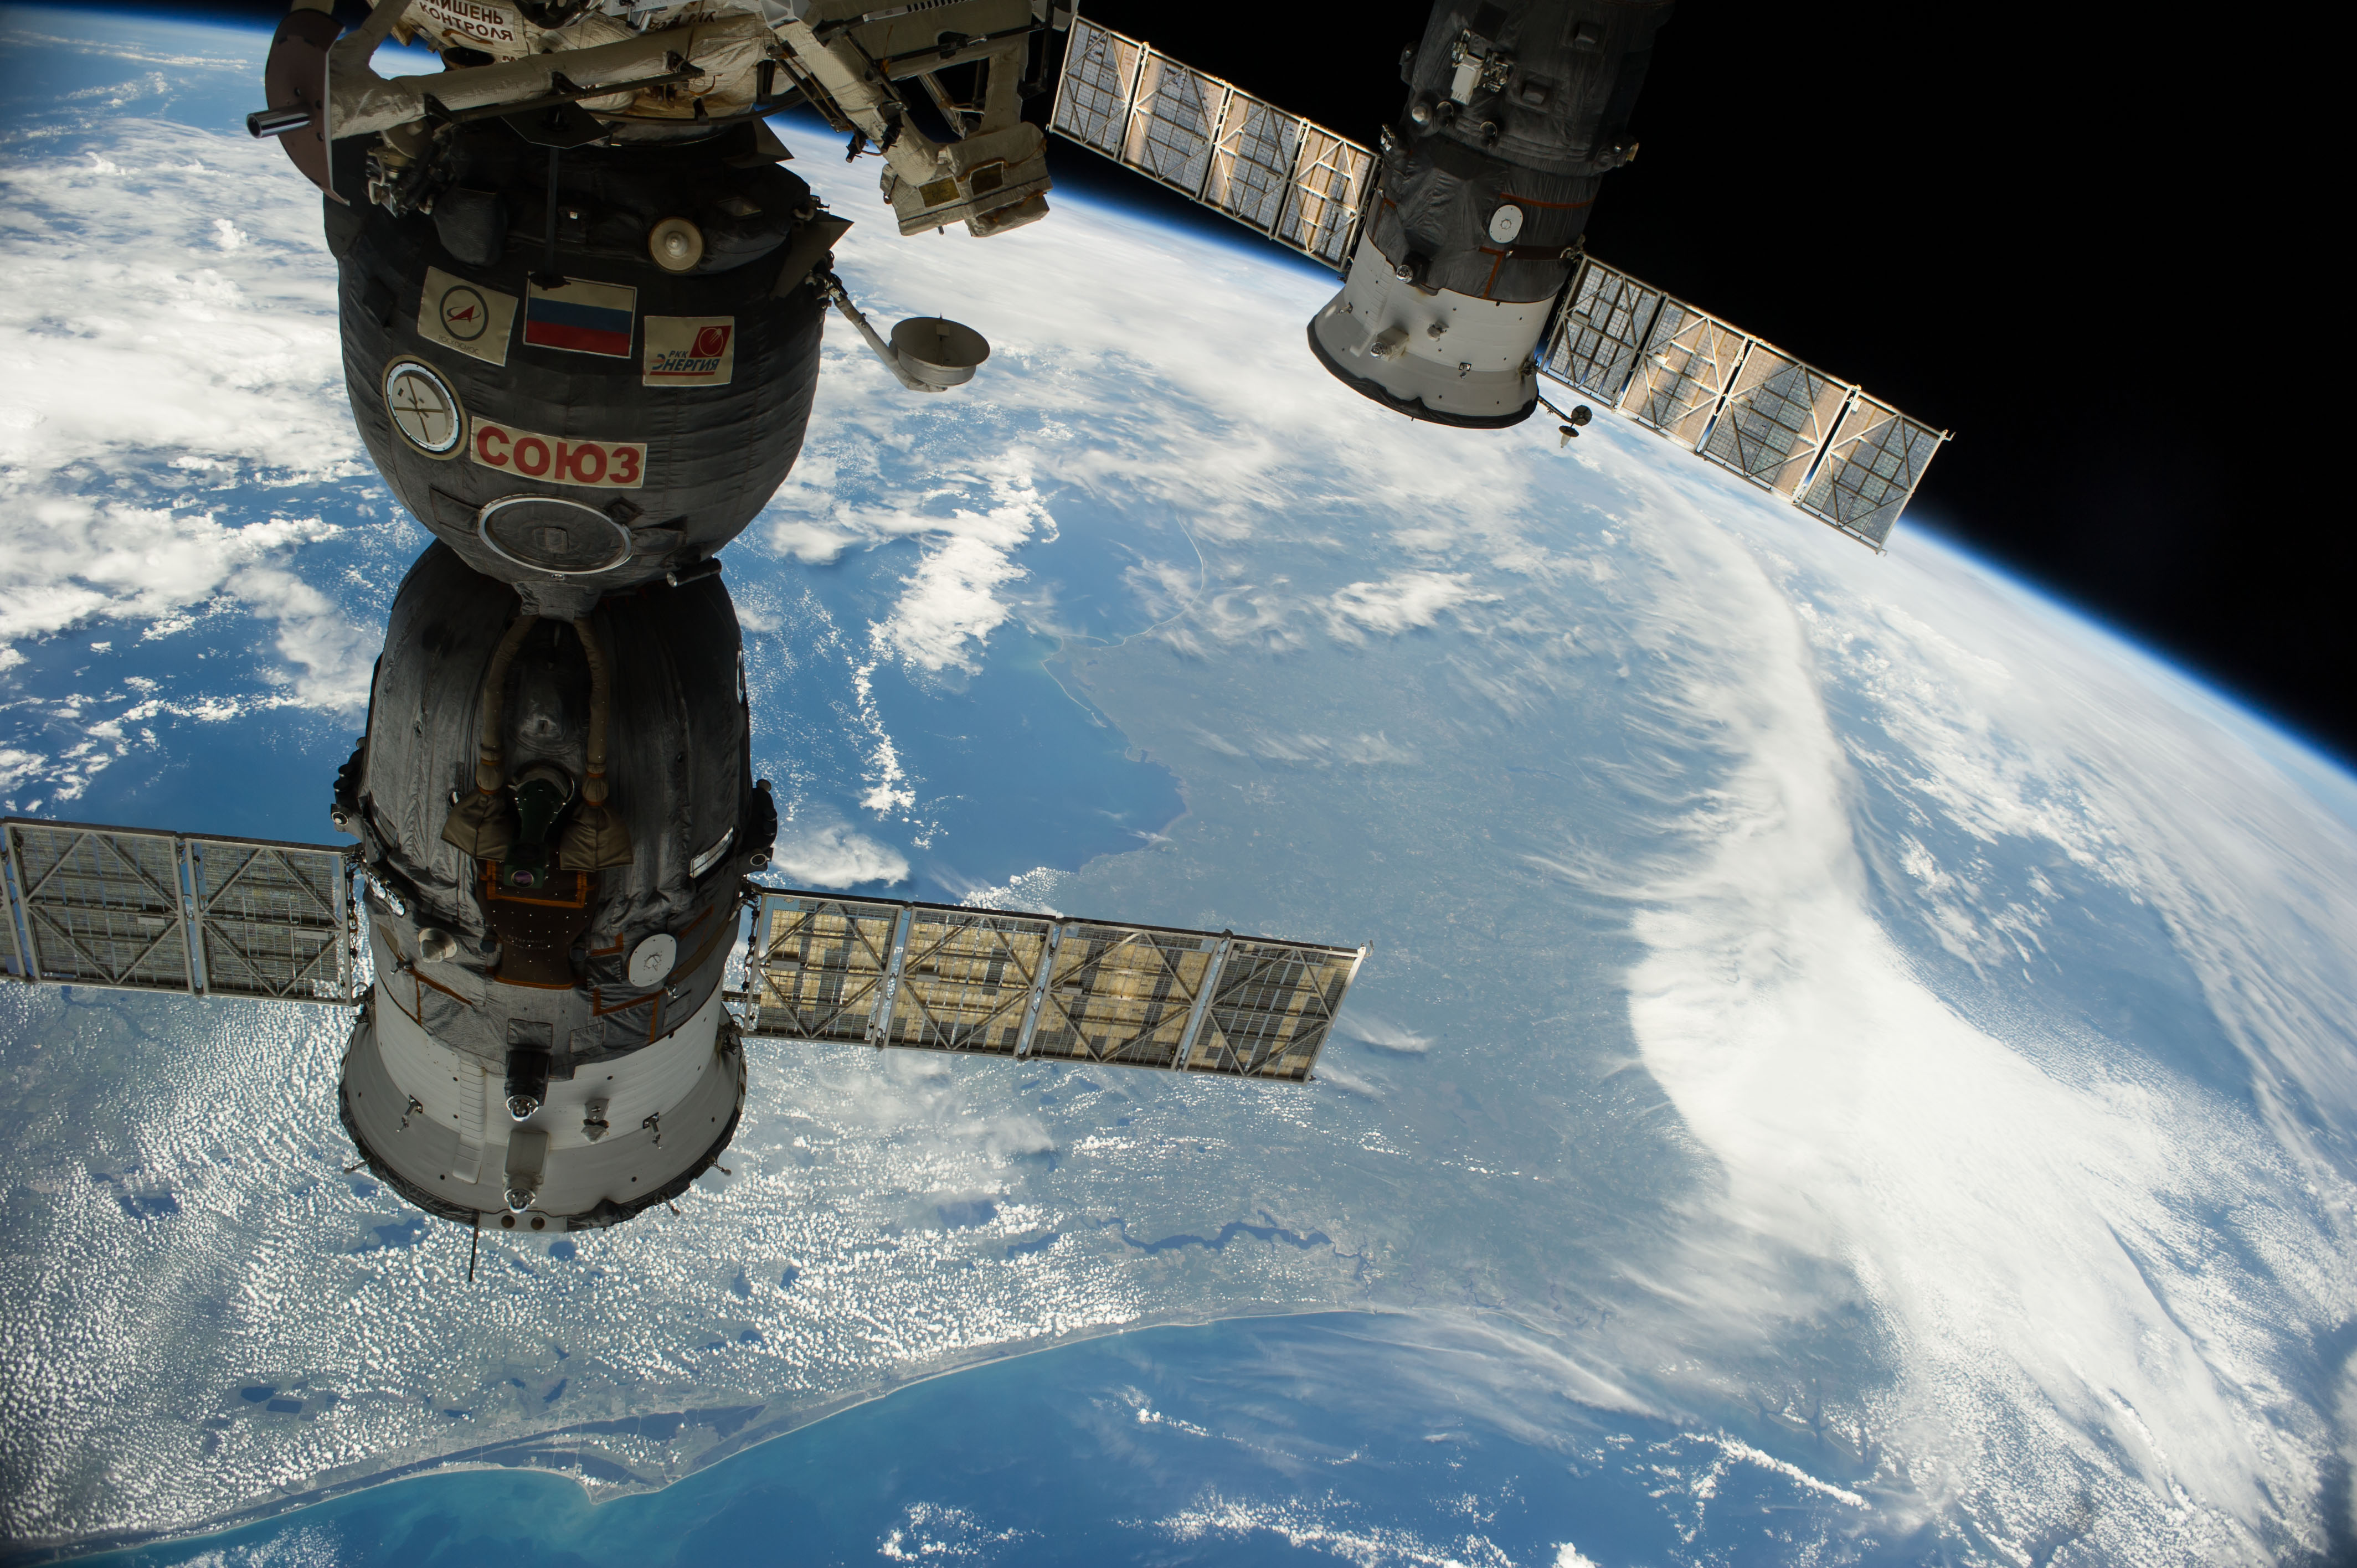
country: USA-FLORIDA
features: G. OF MEXICO, INDIAN R., BANANA R., ST JOHNS R., ATLANTIC O.
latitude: 30.0
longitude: -84.0
